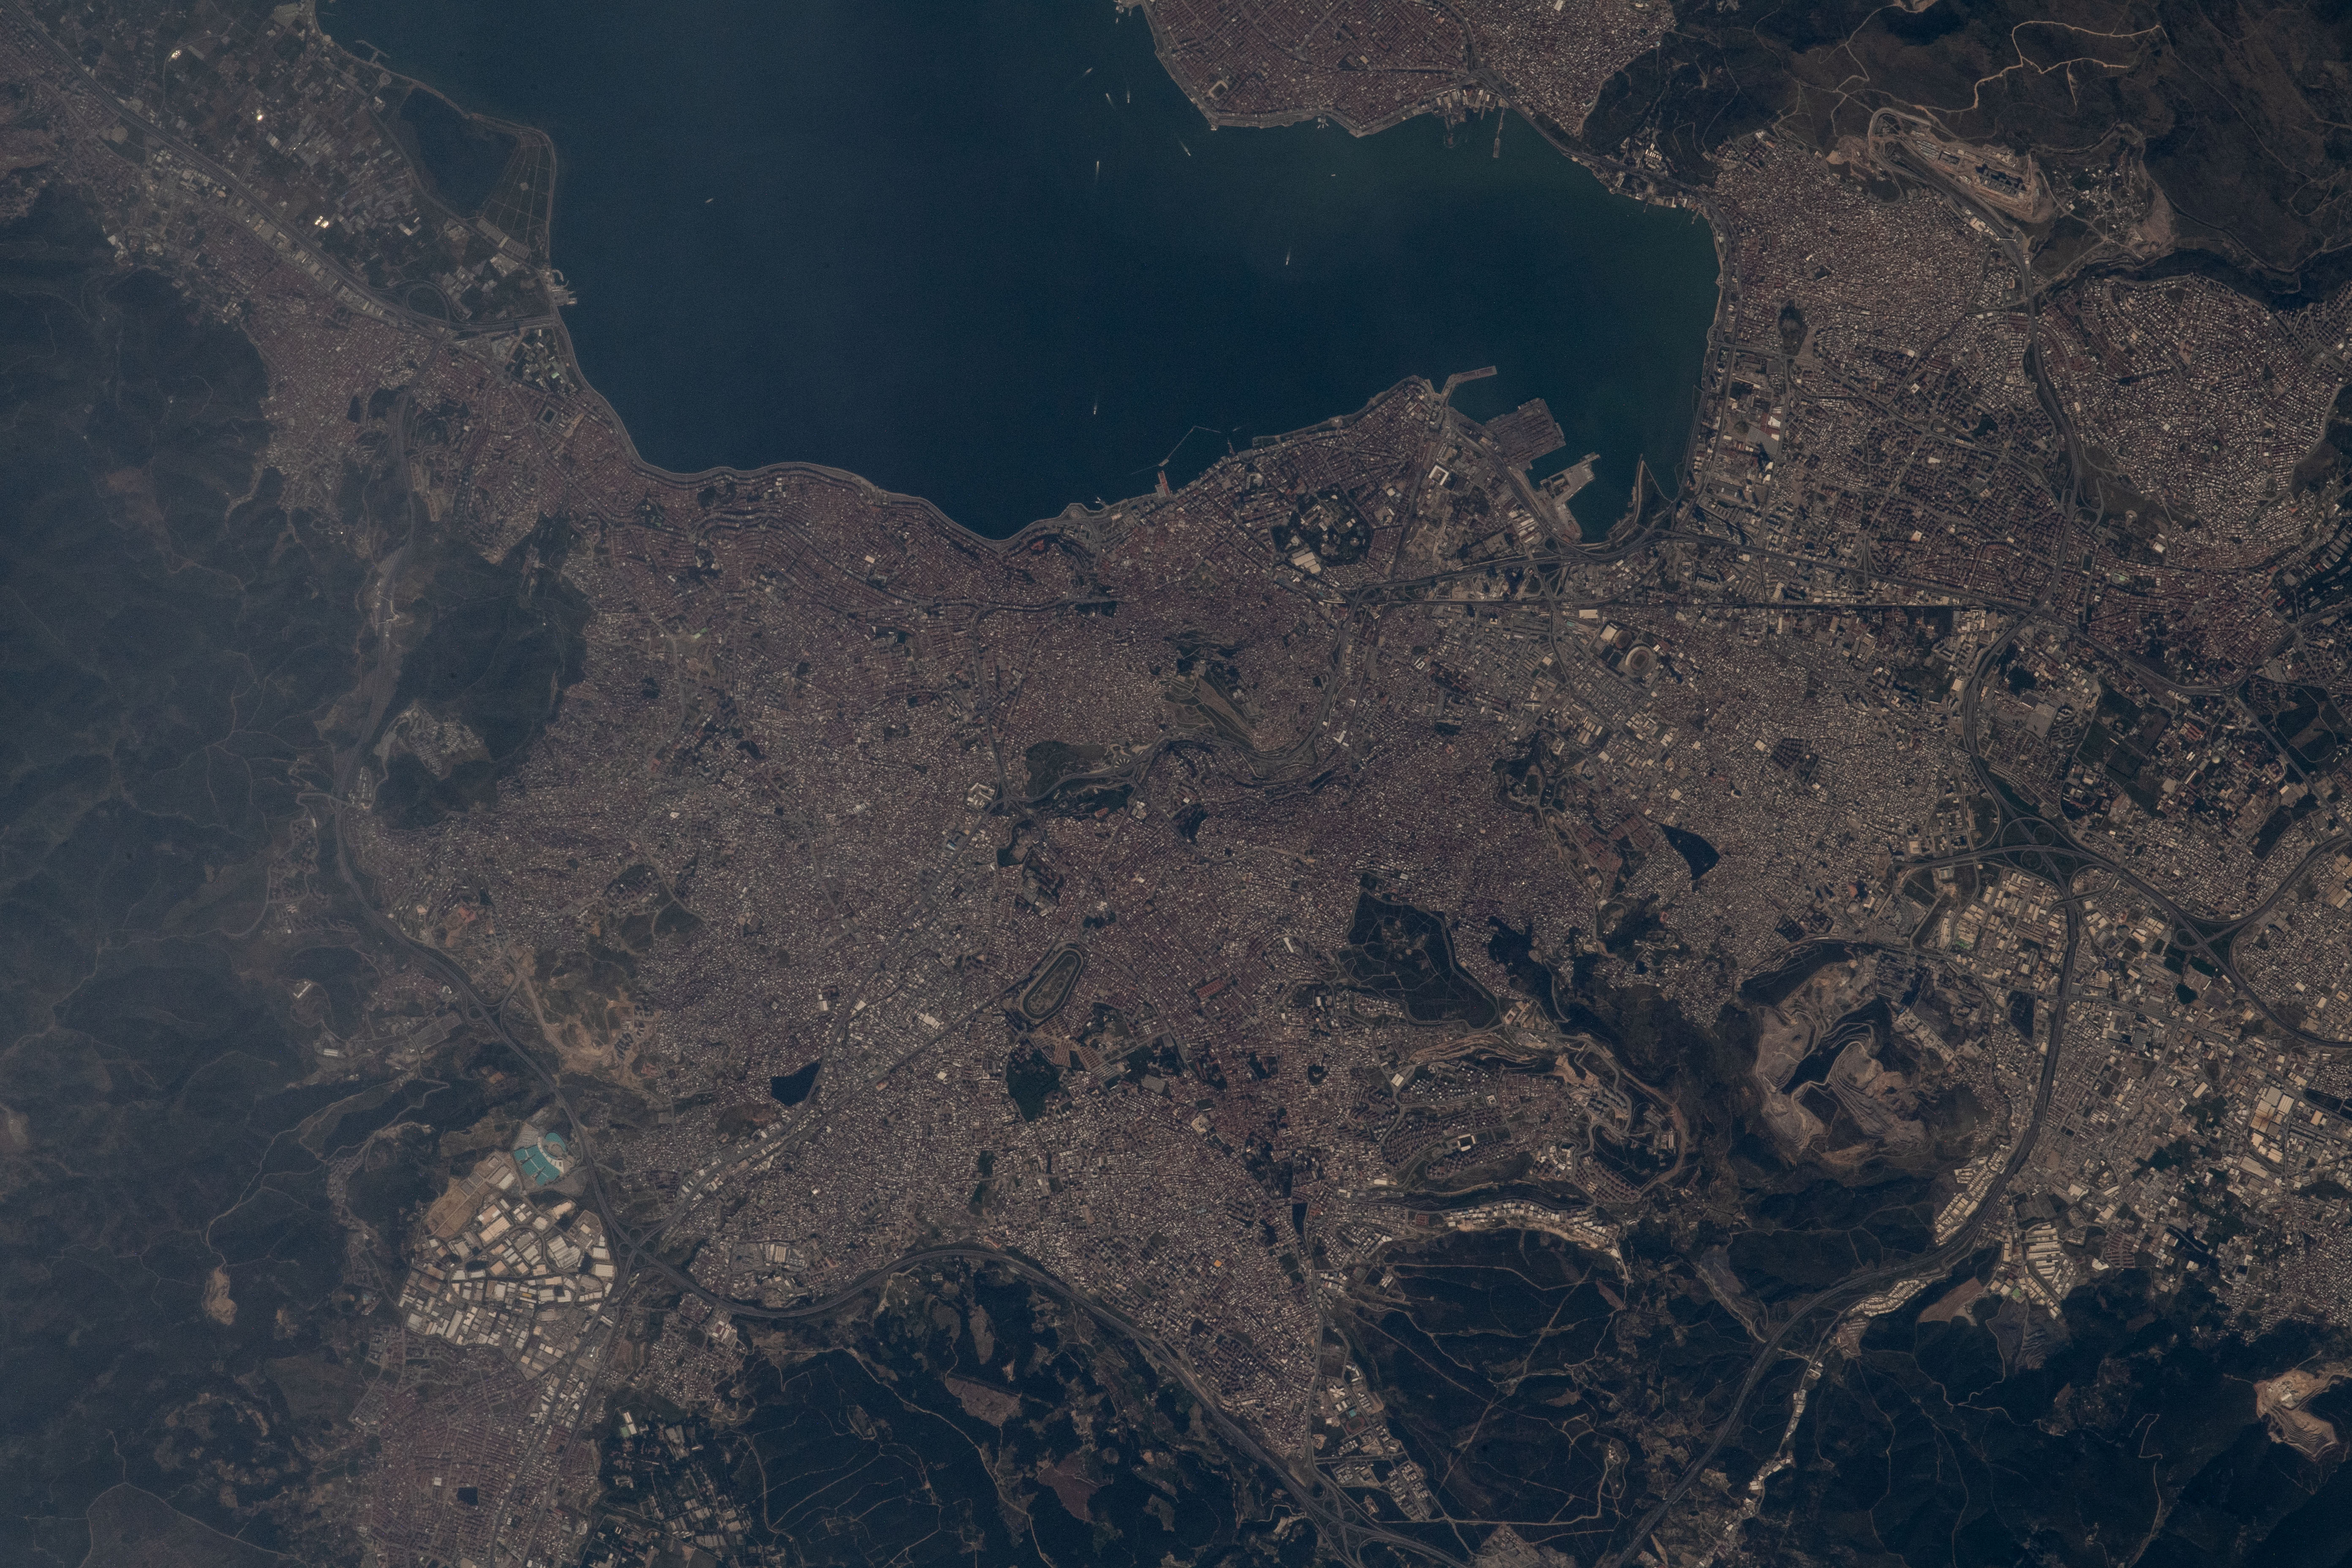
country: TURKEY
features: BUCA SEVEN LAKES PARK, KULTURPARK IZMIR
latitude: 38.4
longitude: 27.2
